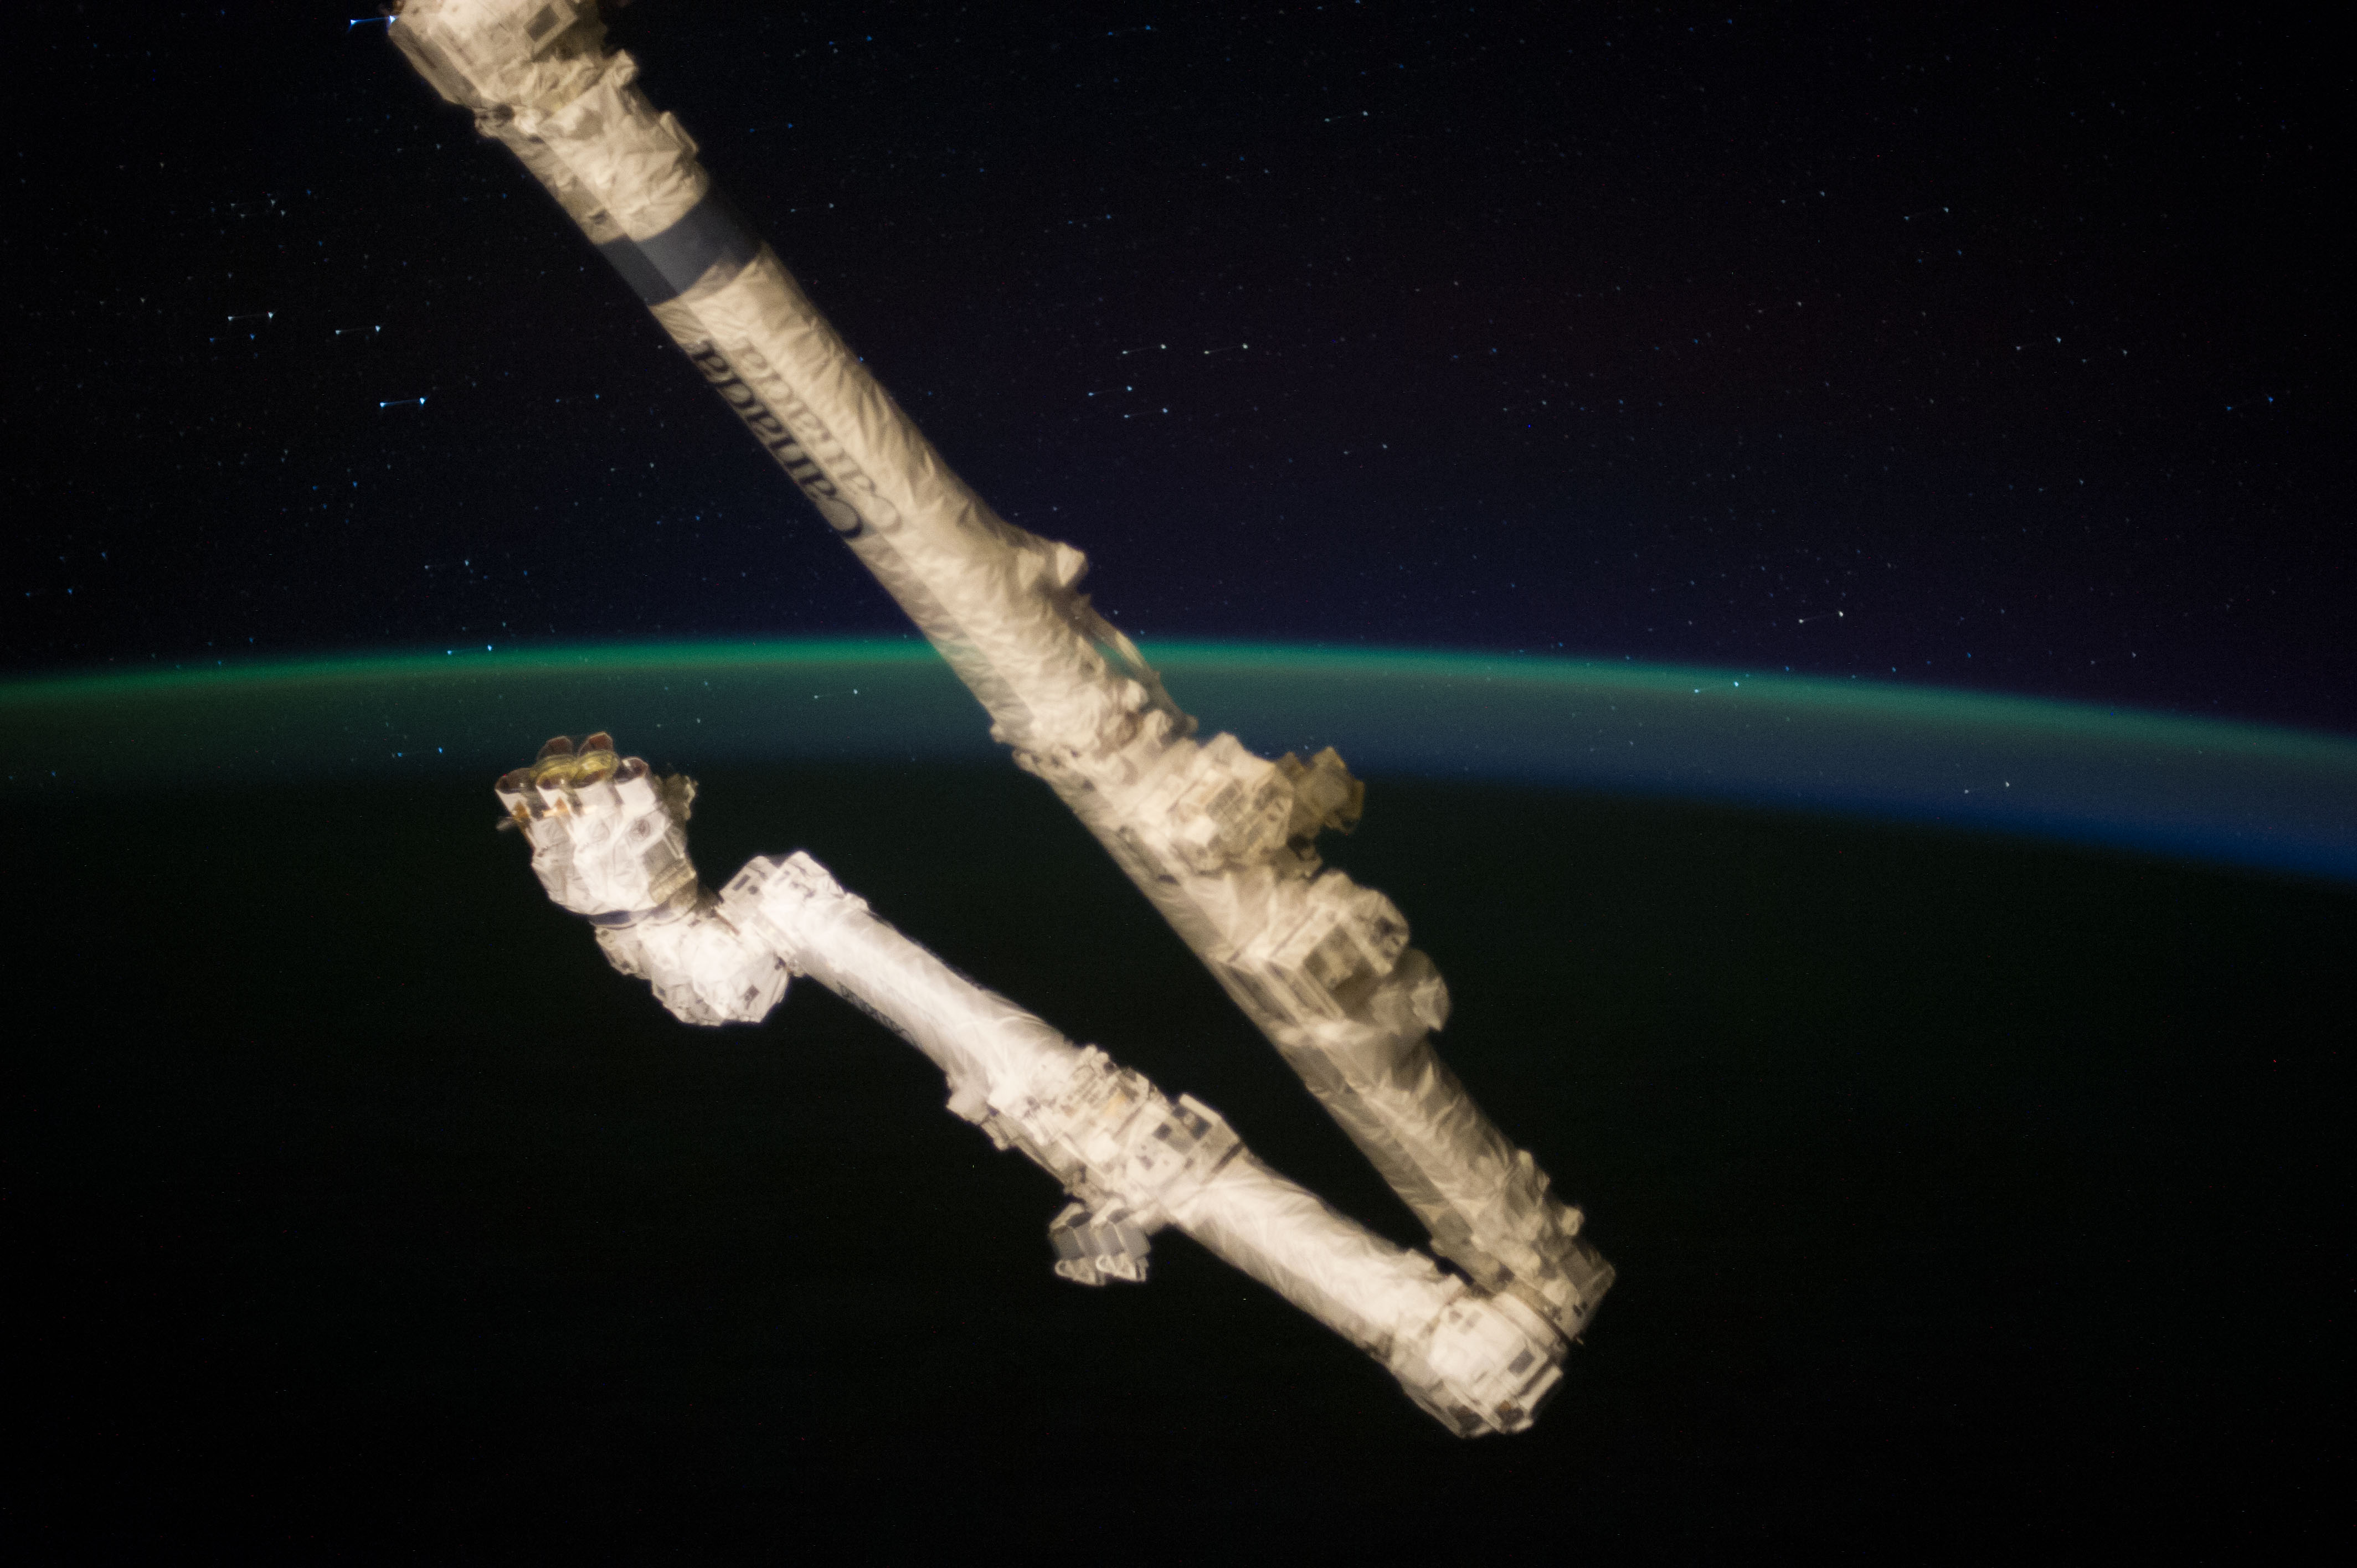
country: PACIFIC OCEAN
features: ATMOSPHERIC LIMB, AIRGLOW, STAR FIELD, ISS
